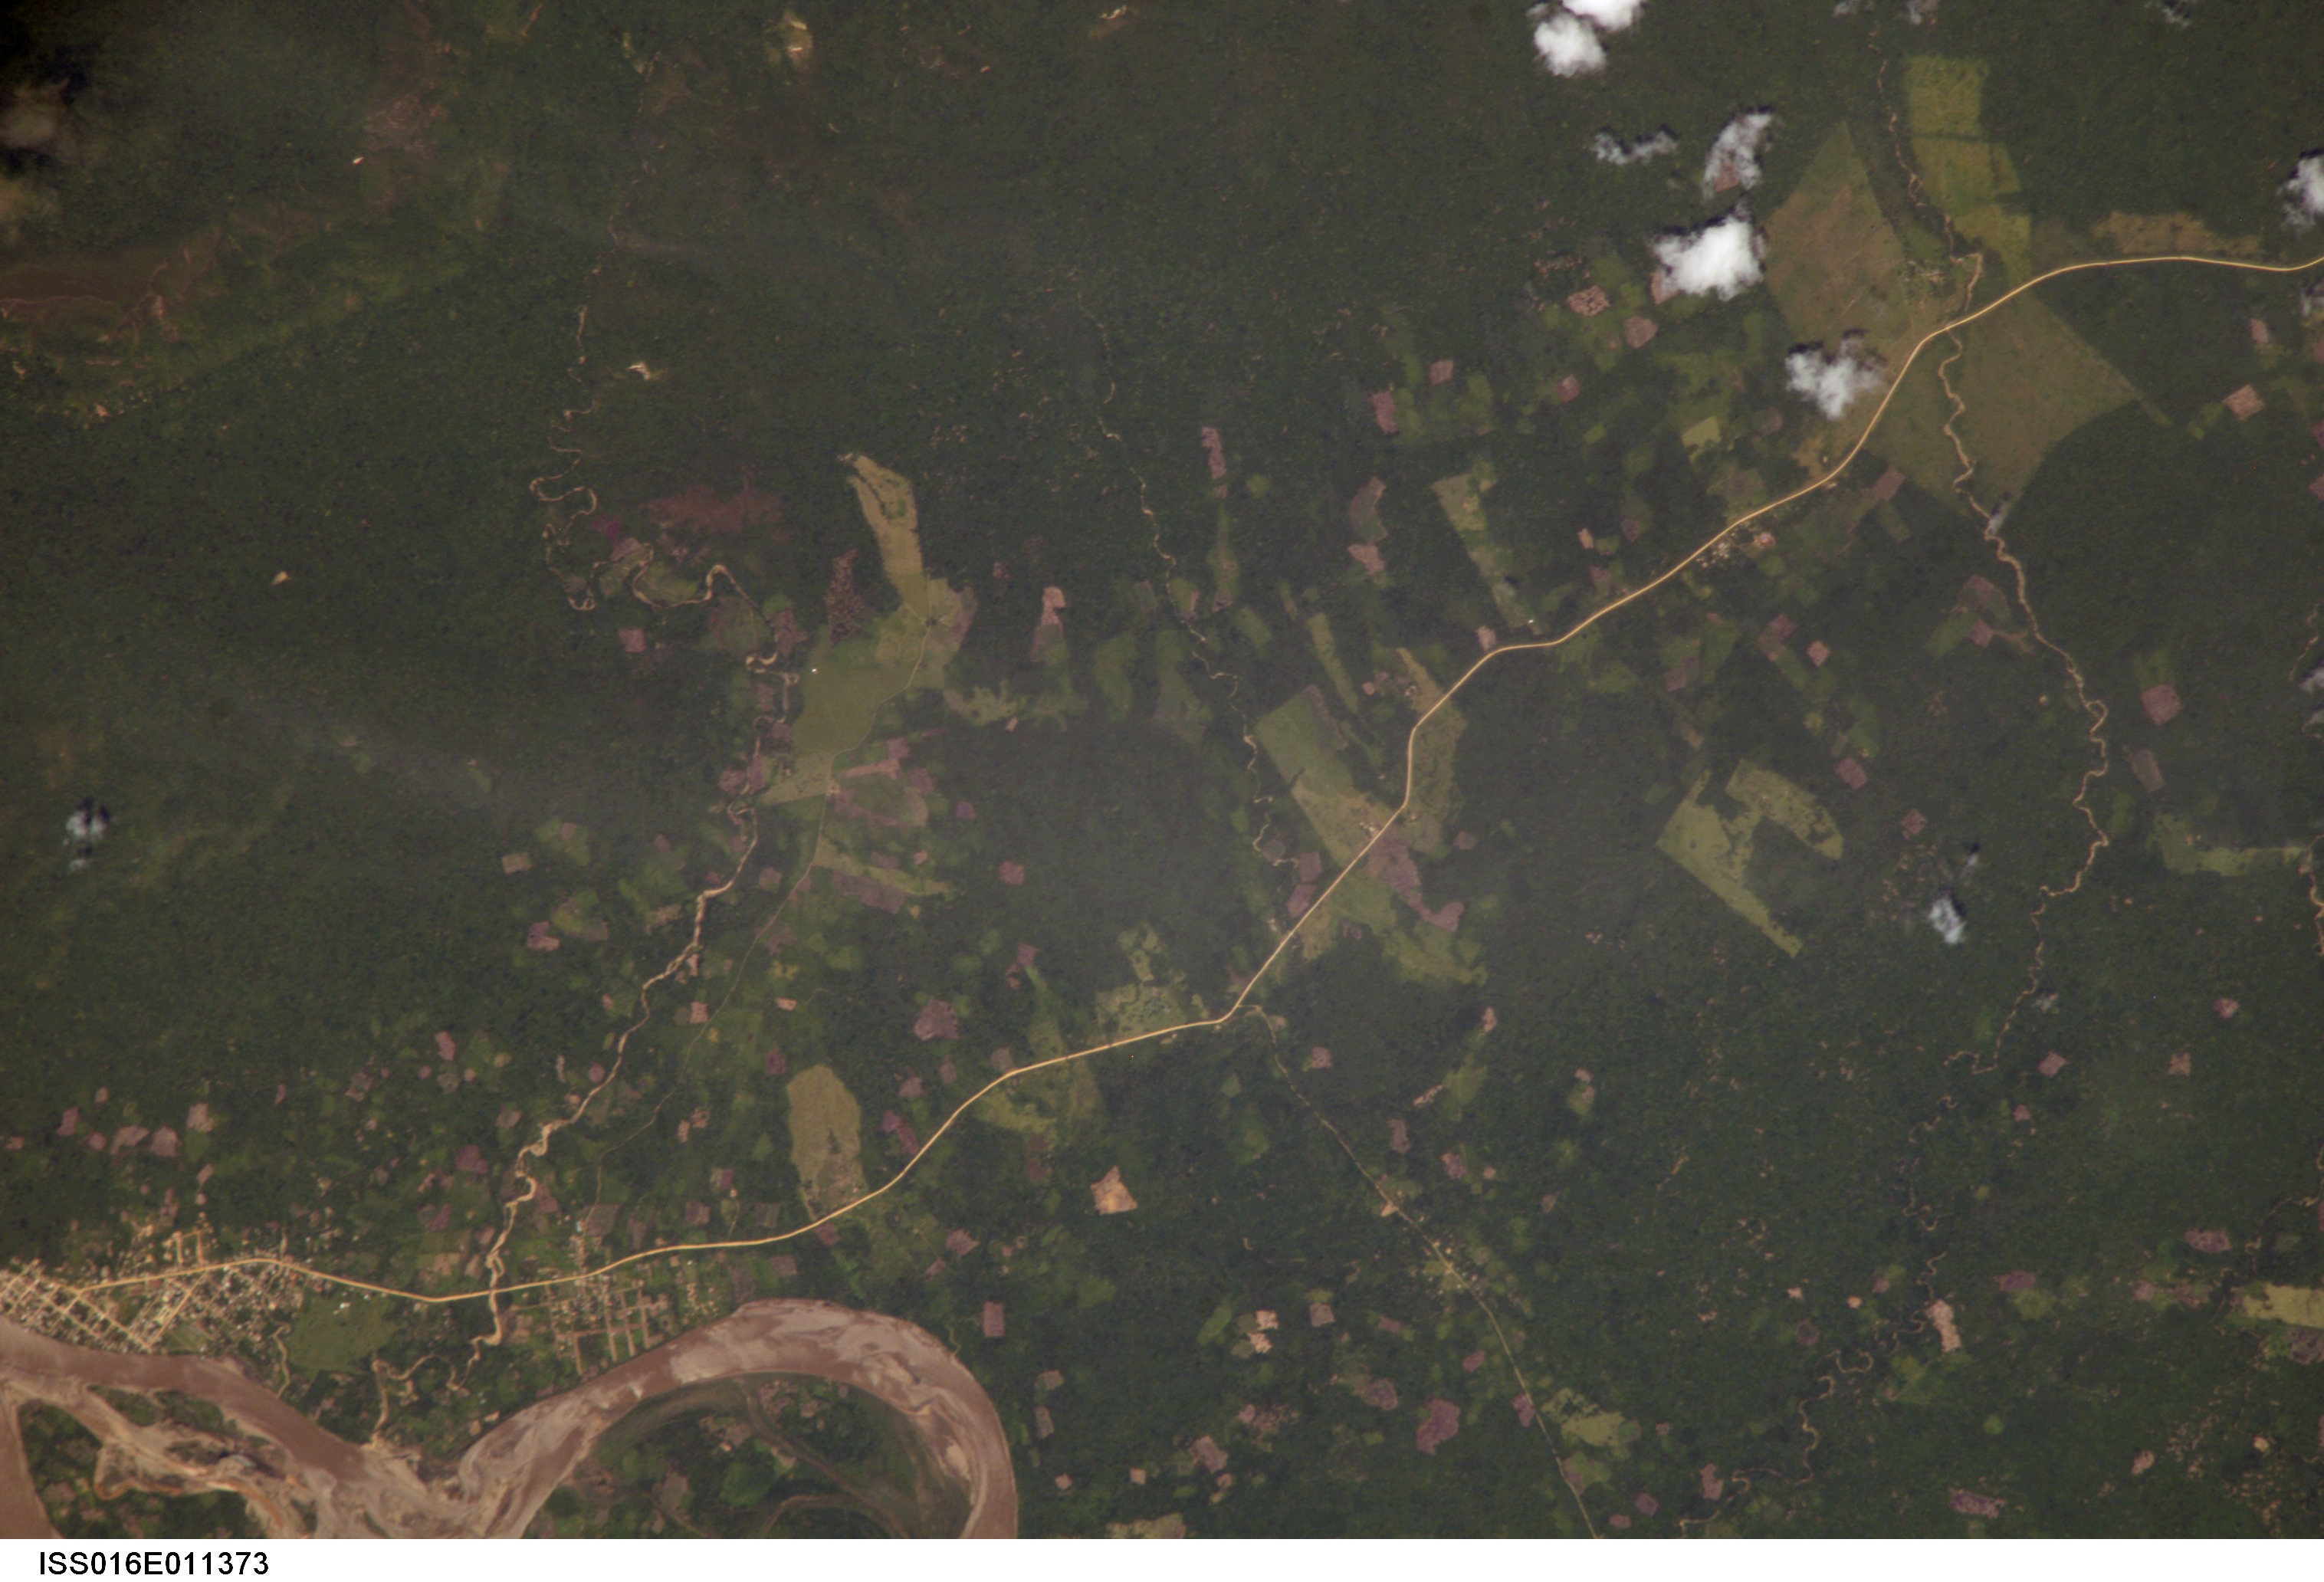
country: BOLIVIA
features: RURRENABAQUE, BENI R., FOREST
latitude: -14.4
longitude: -67.6
